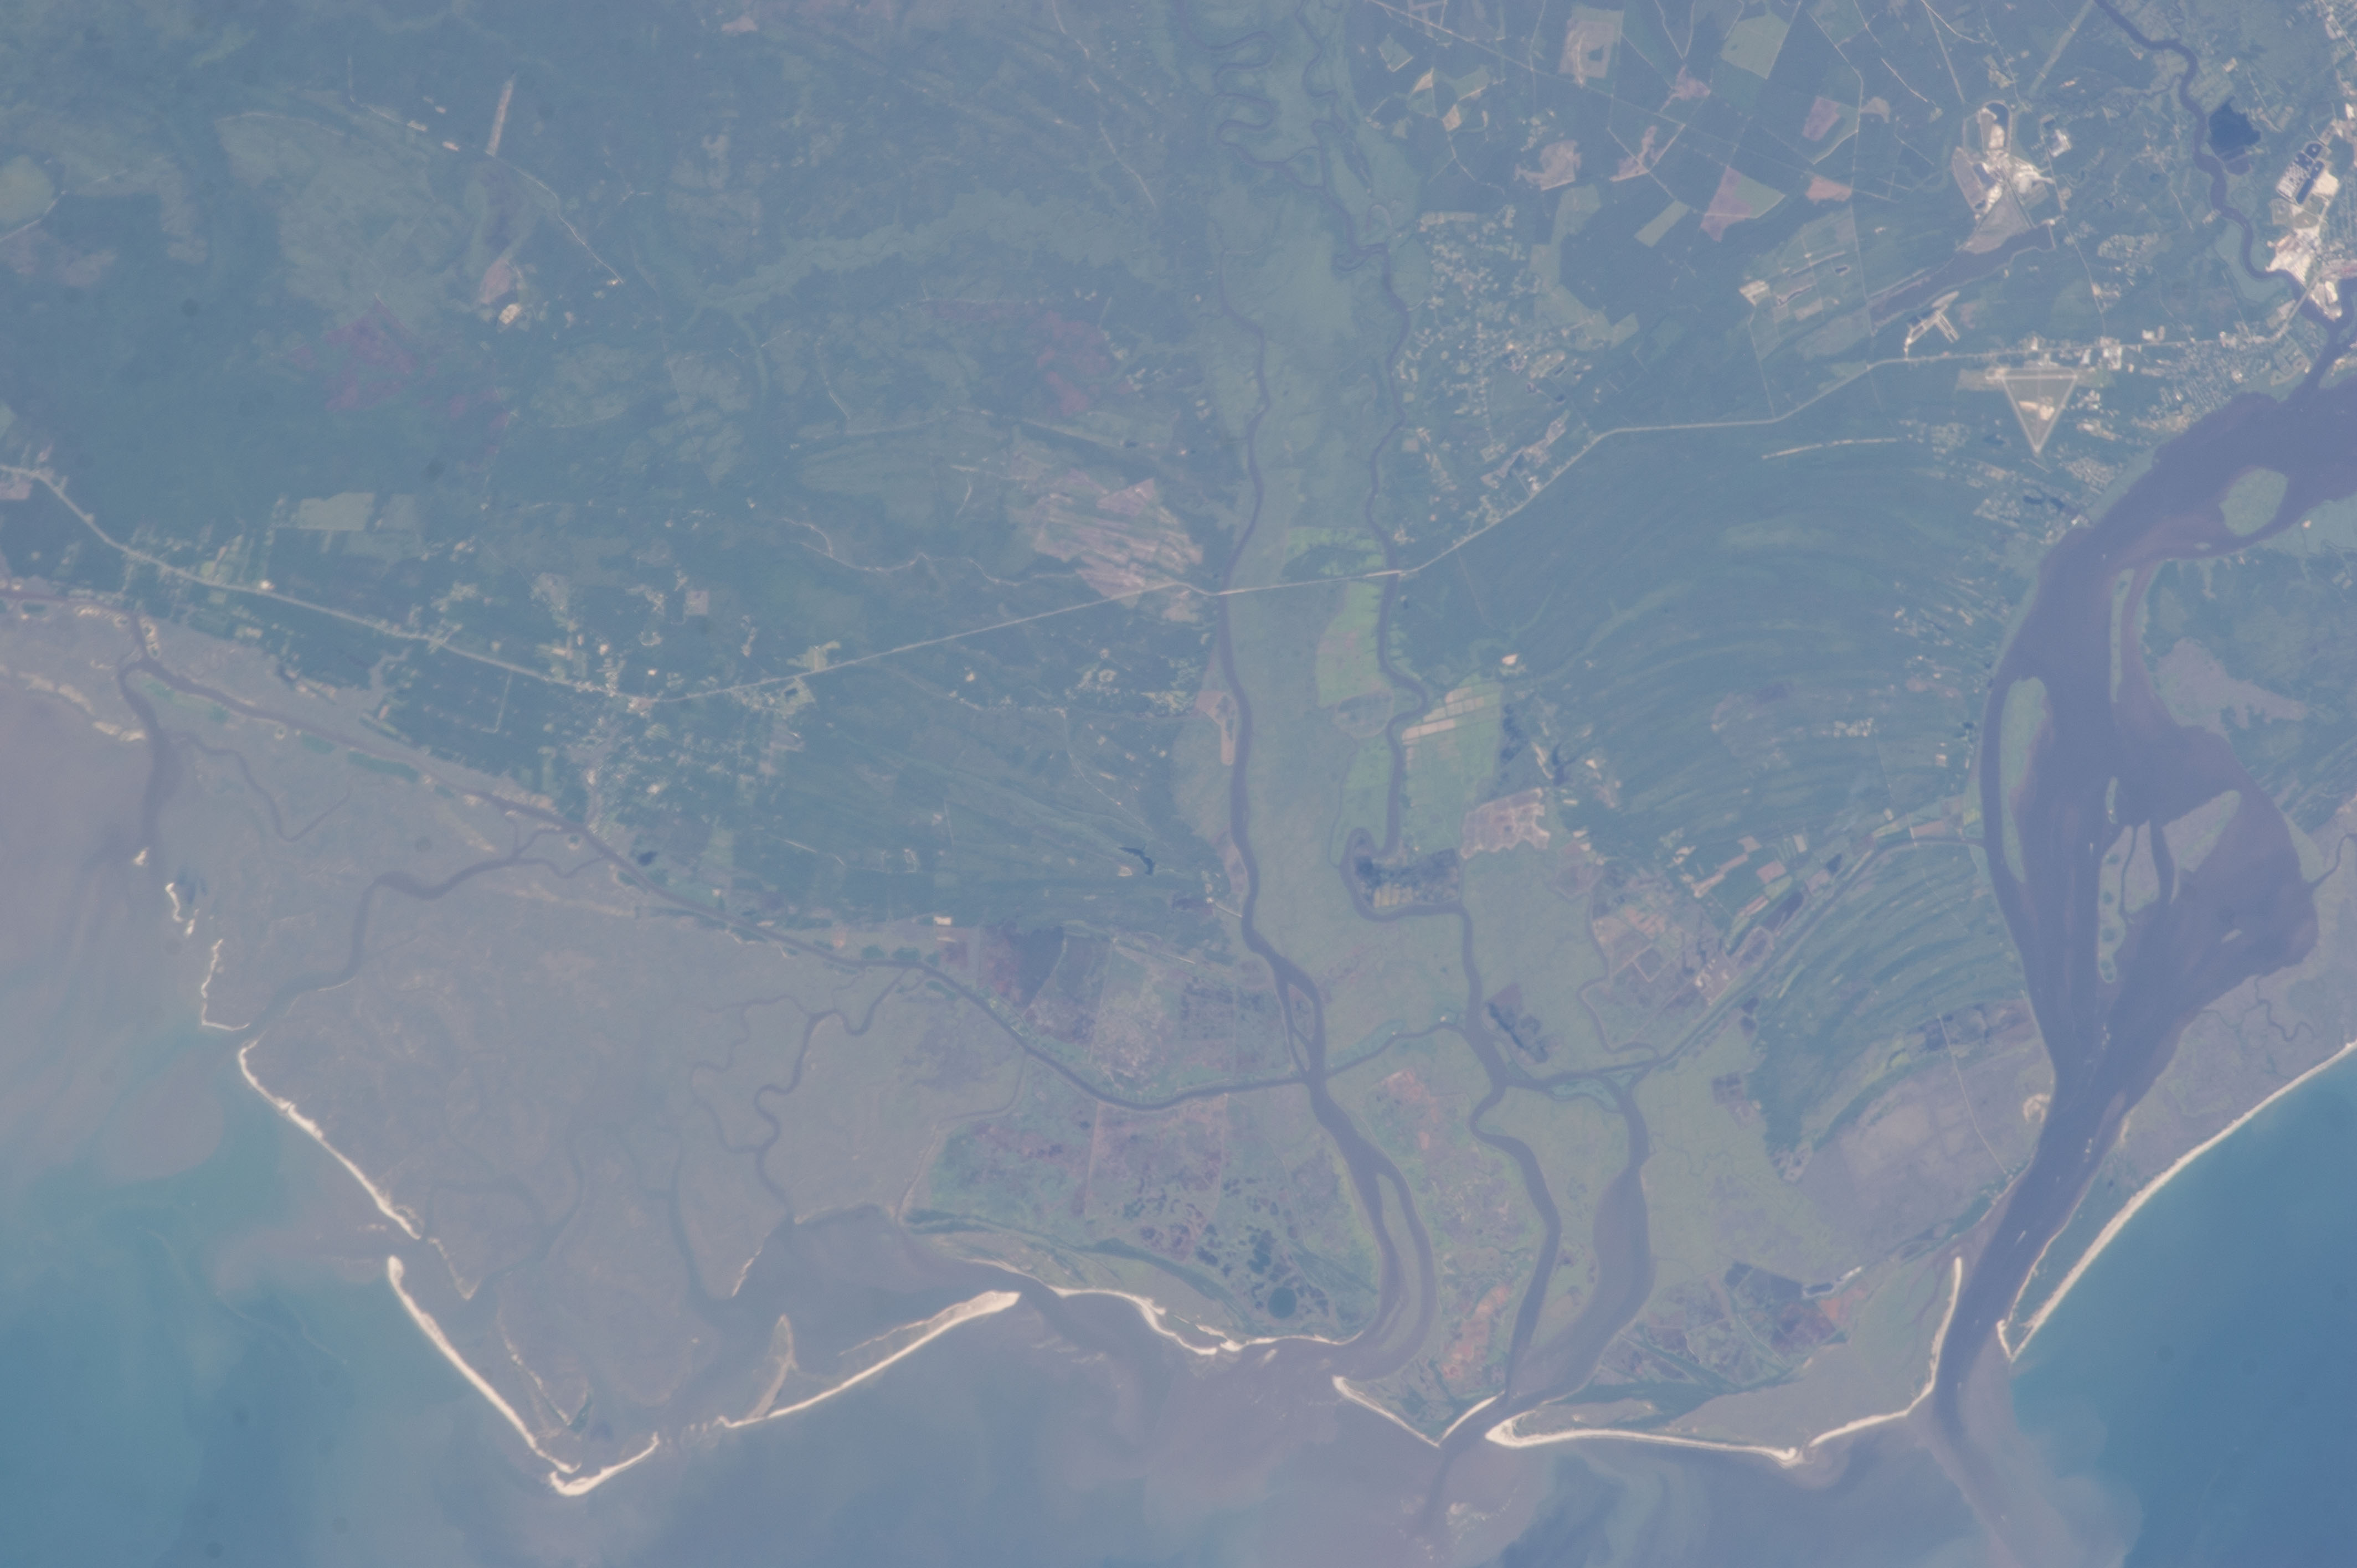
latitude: 33.2
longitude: -79.4
